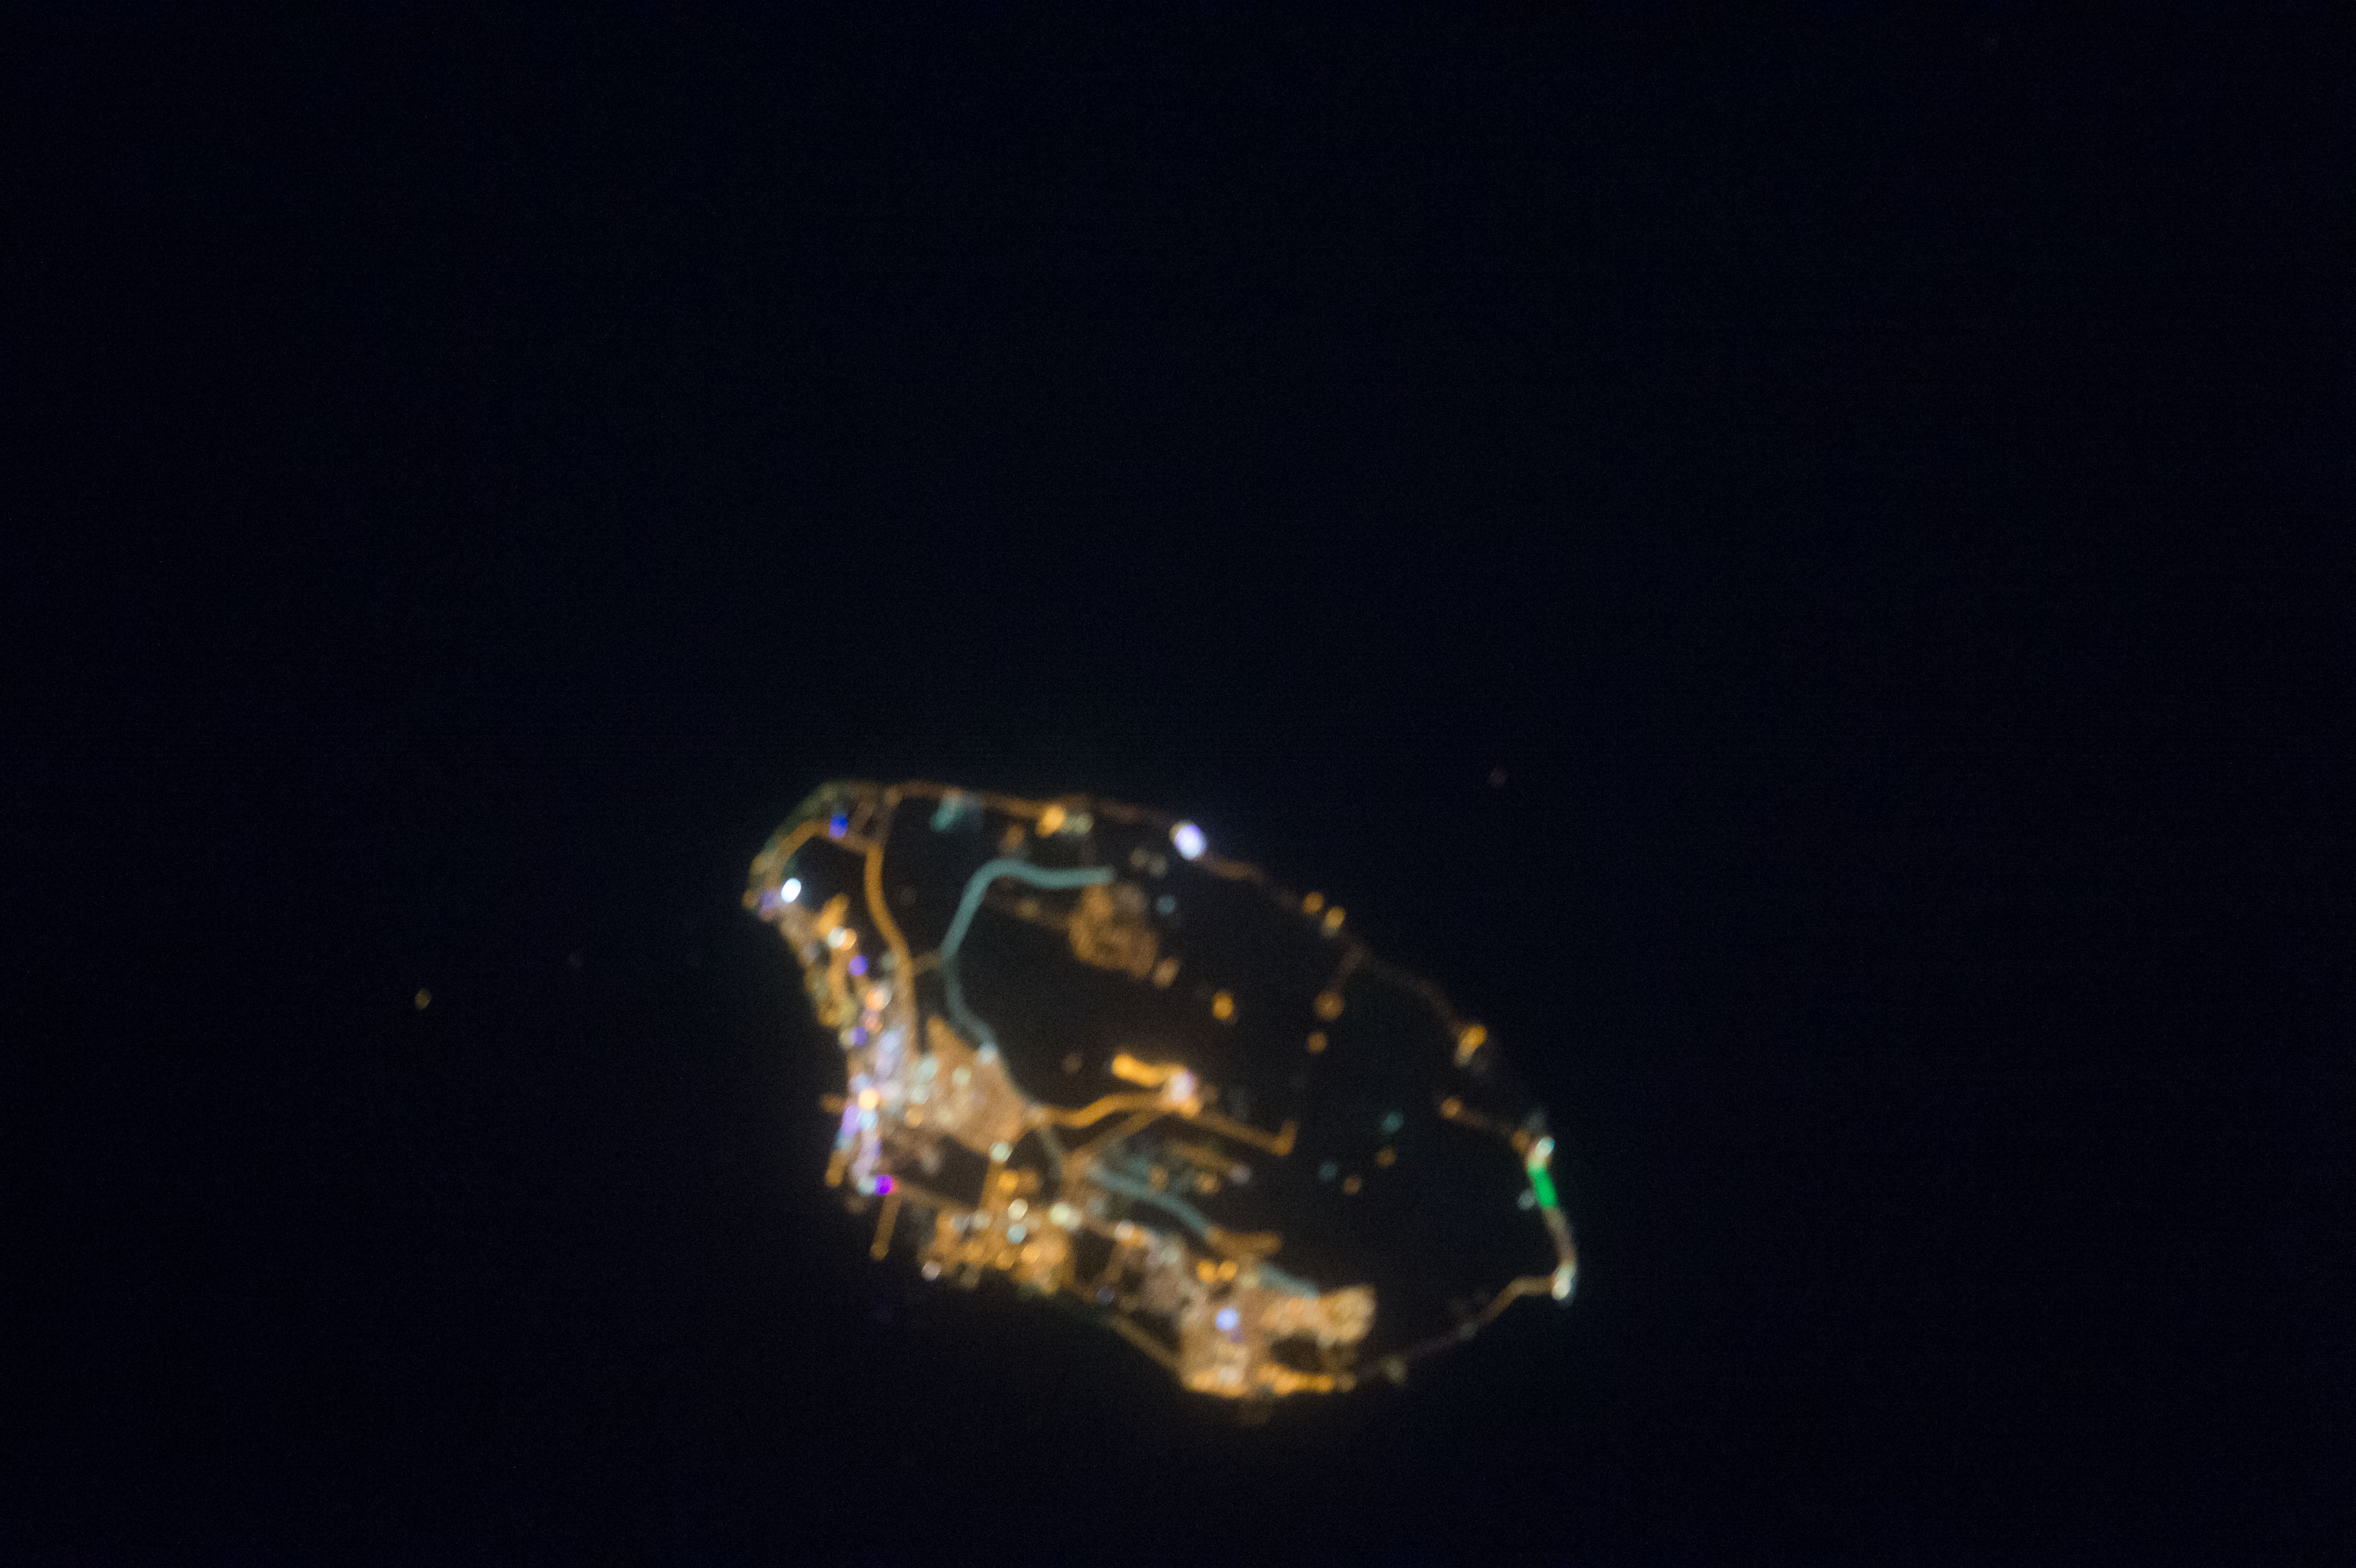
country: IRAN
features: STIFFE BANK, KISH, NOBONYAD, KISH ISLAND
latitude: 26.5
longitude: 54.0
